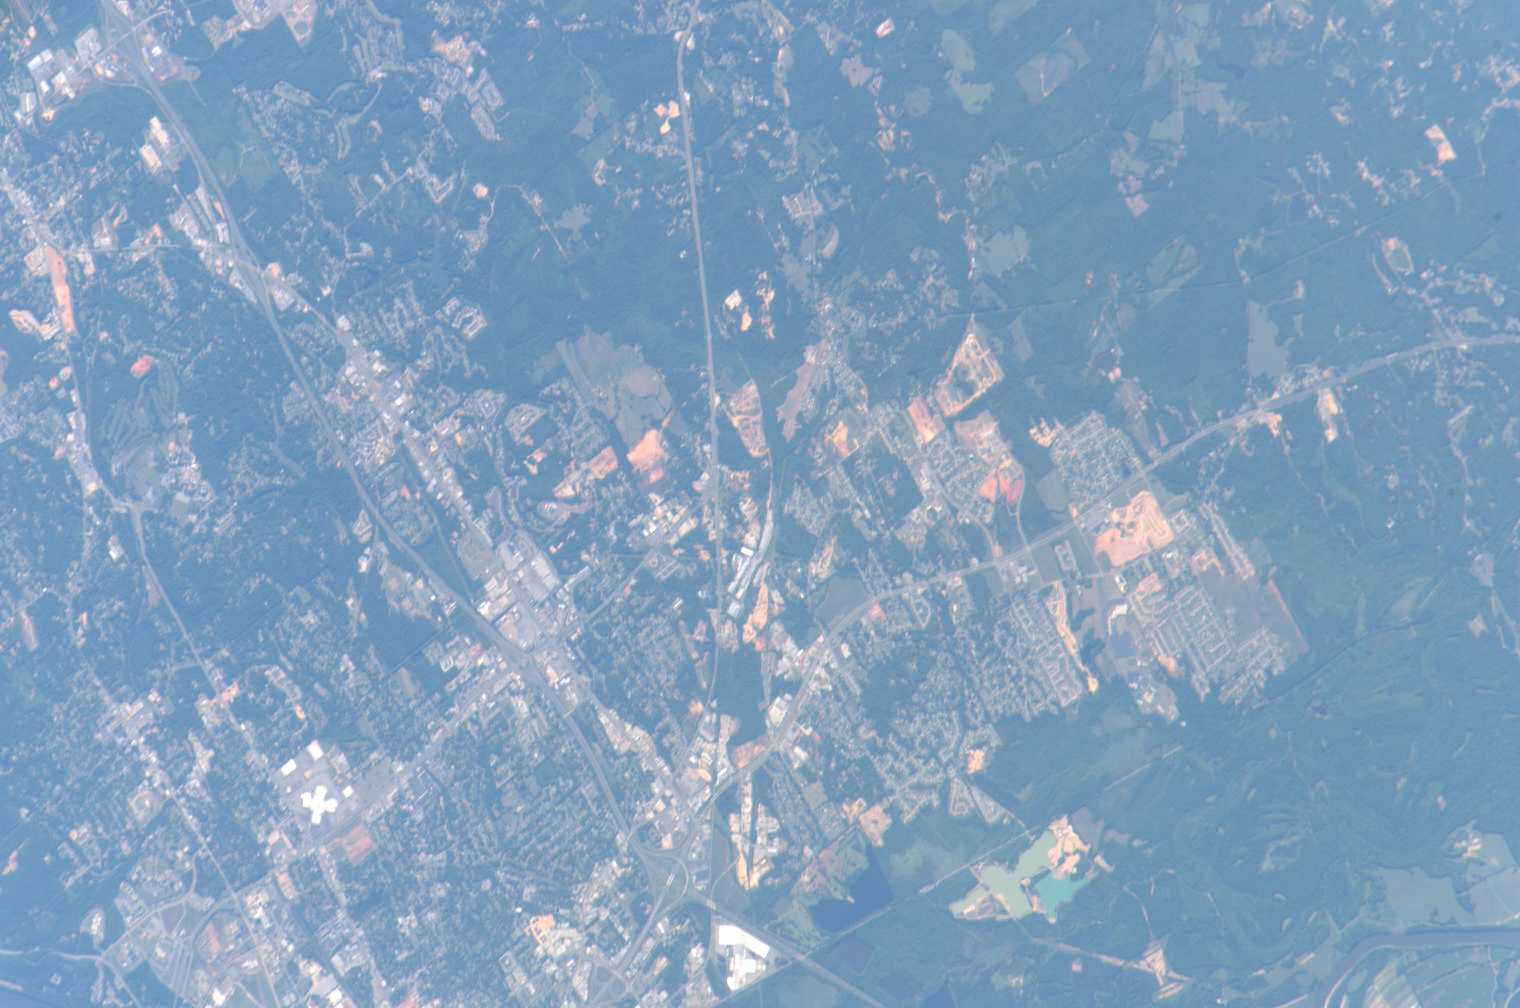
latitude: 33.1
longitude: -87.5
